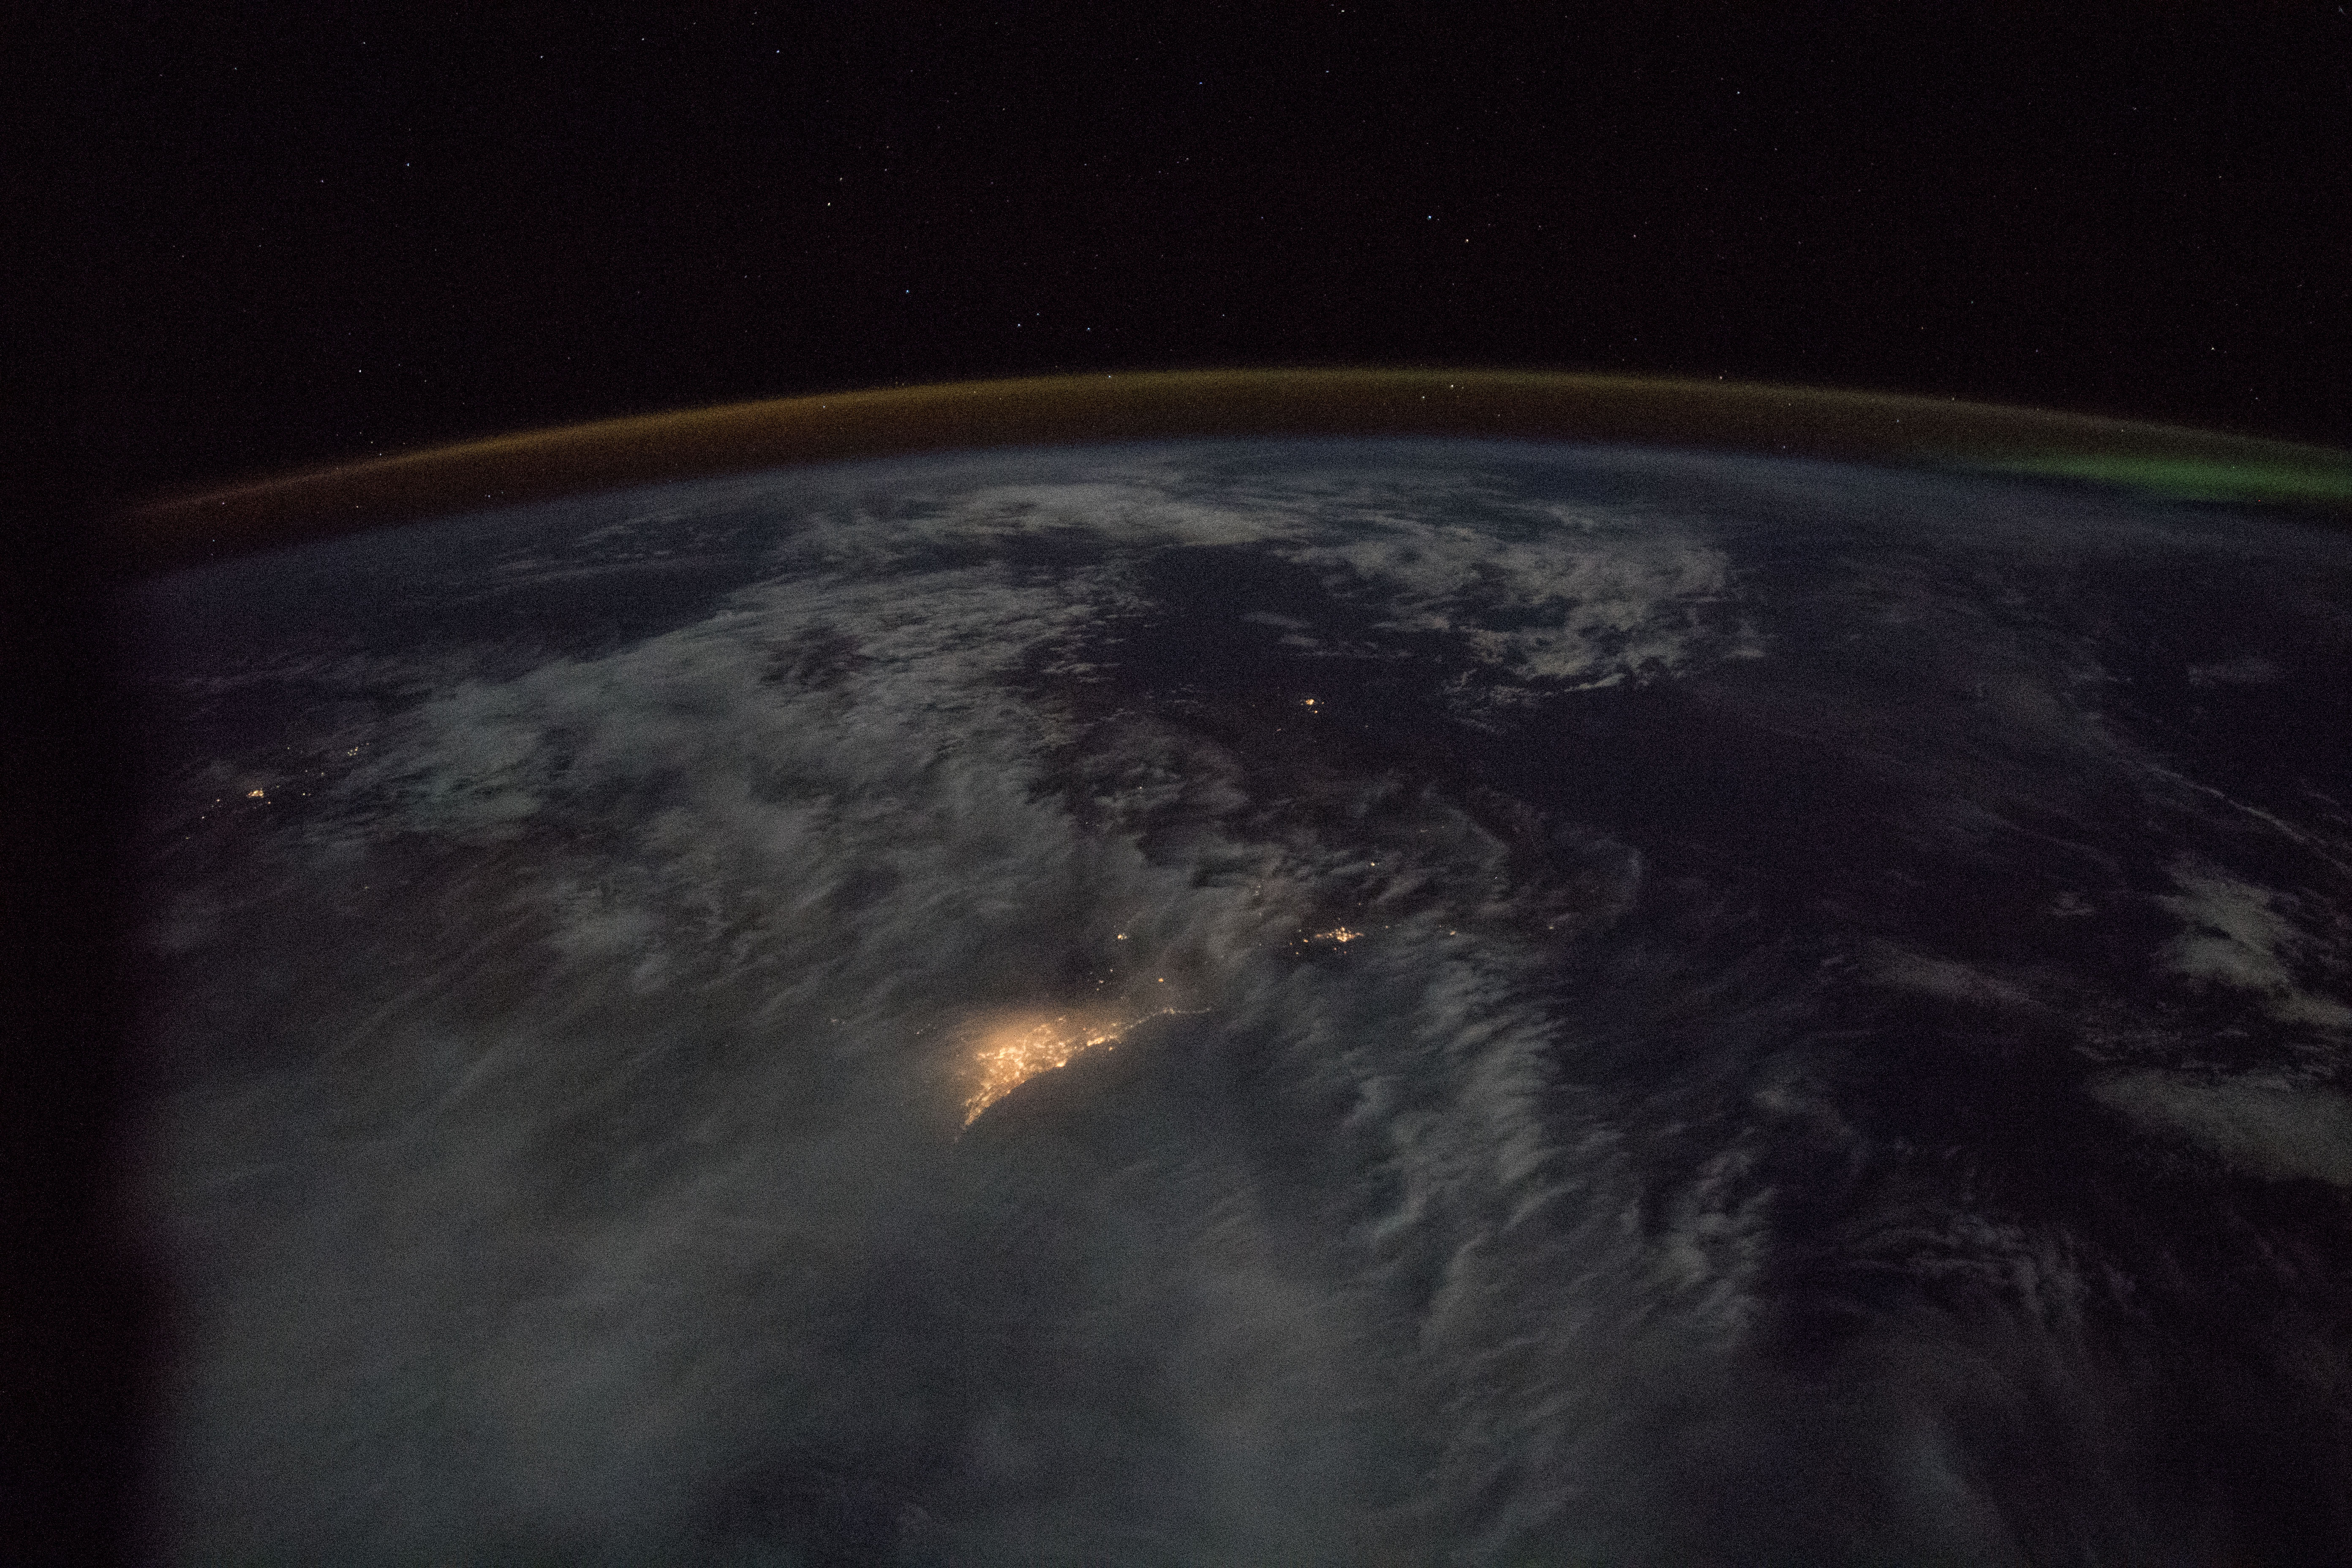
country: AUSTRALIA-WA
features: PERTH, AURORA, DARK EARTHOBS
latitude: -34.5
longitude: 119.5
